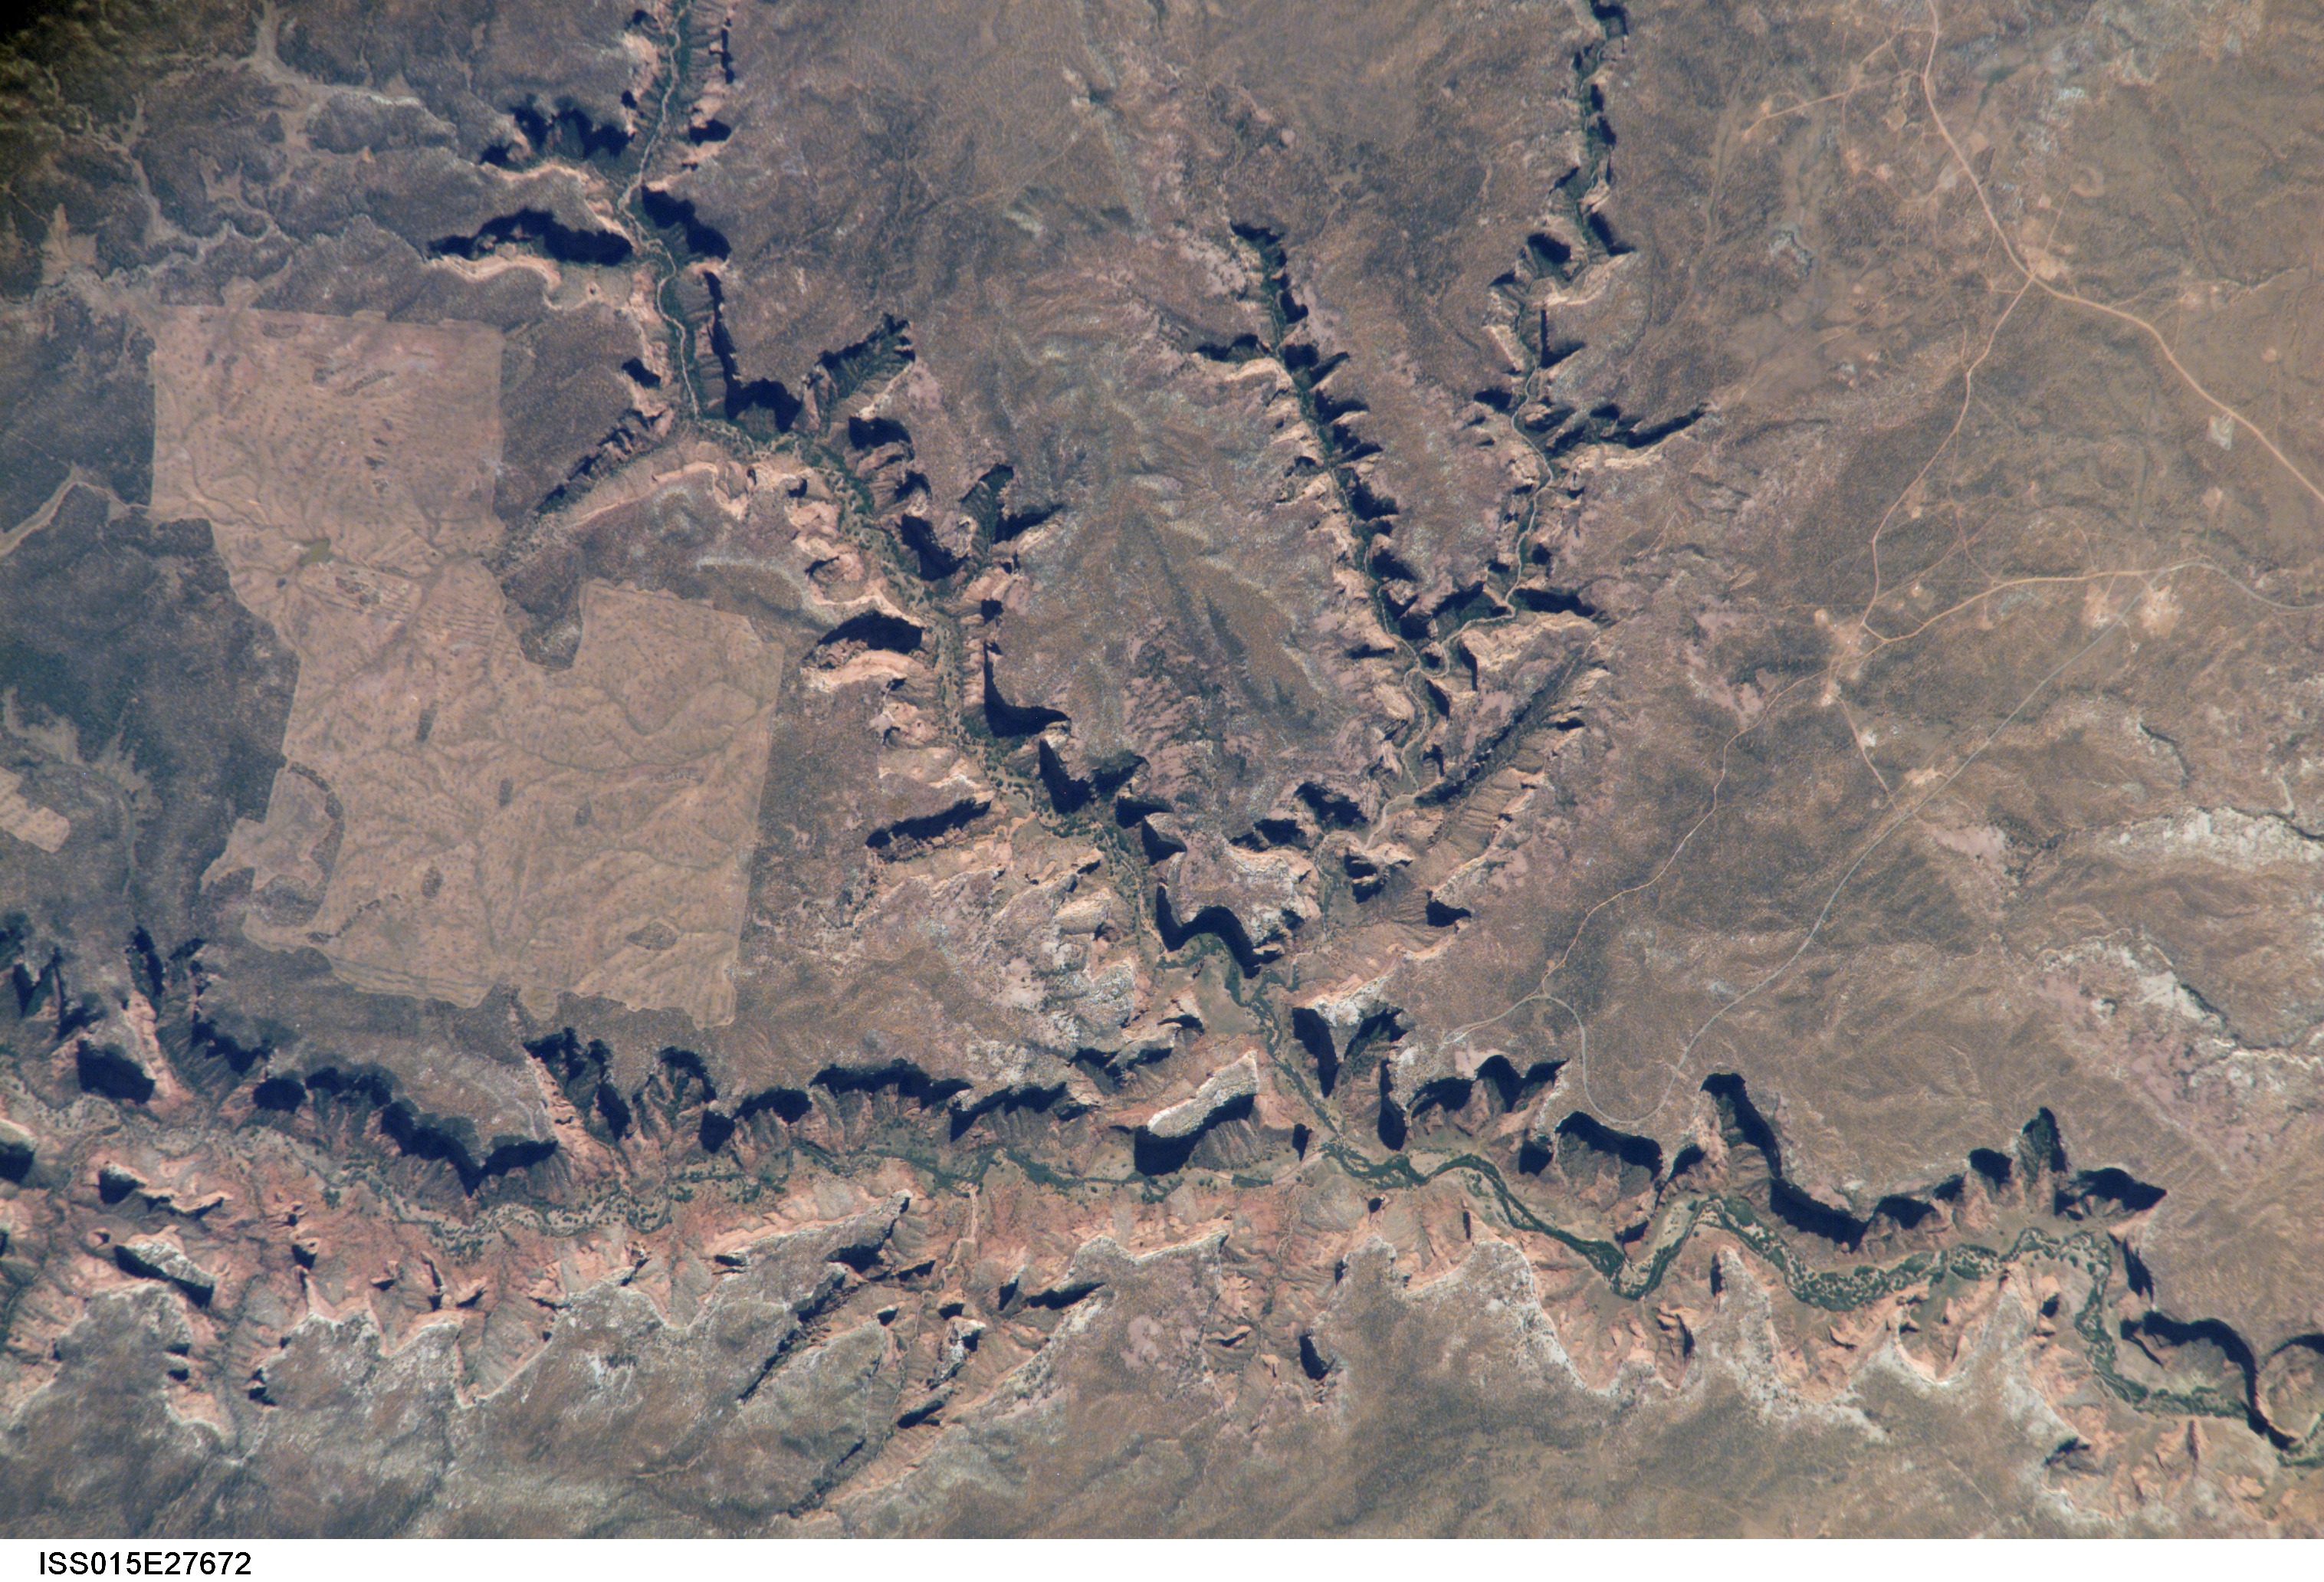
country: USA-ARIZONA
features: CAN. DE CHELLY, DEFIANCE PLAT.
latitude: 36.1
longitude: -109.1
